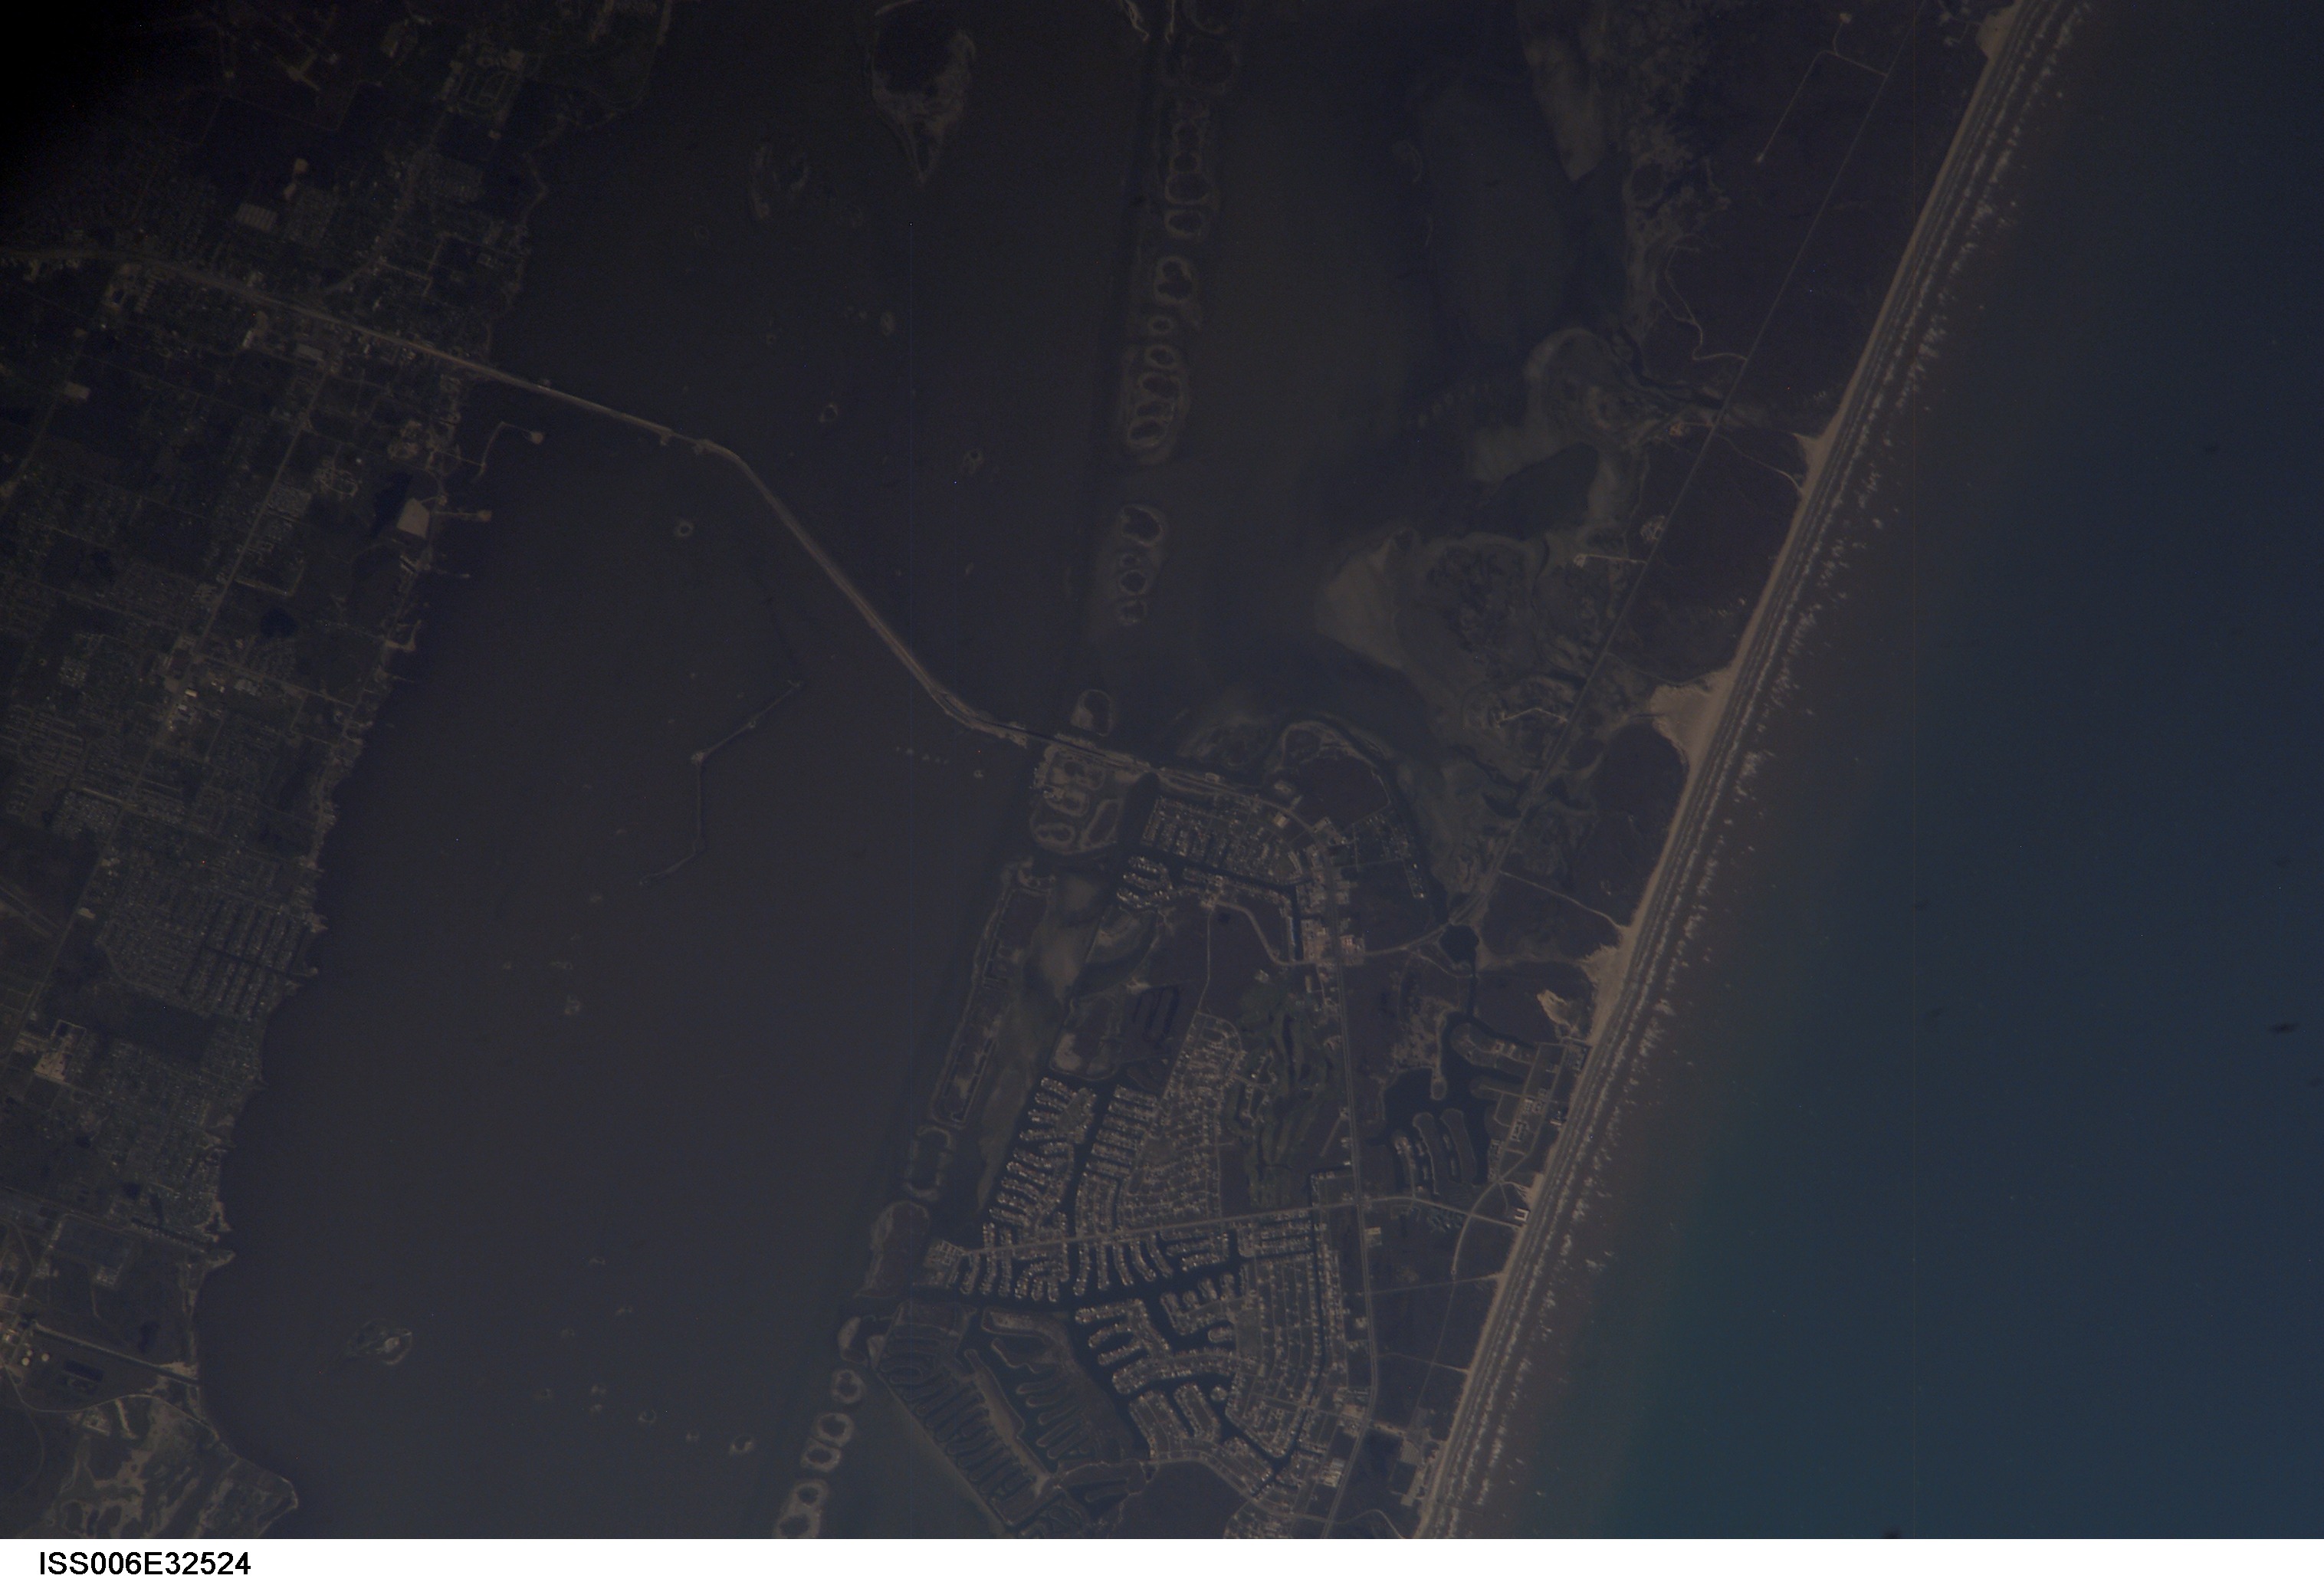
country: USA-TEXAS
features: MUSTANG ISLAND
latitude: 27.5
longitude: -97.5
